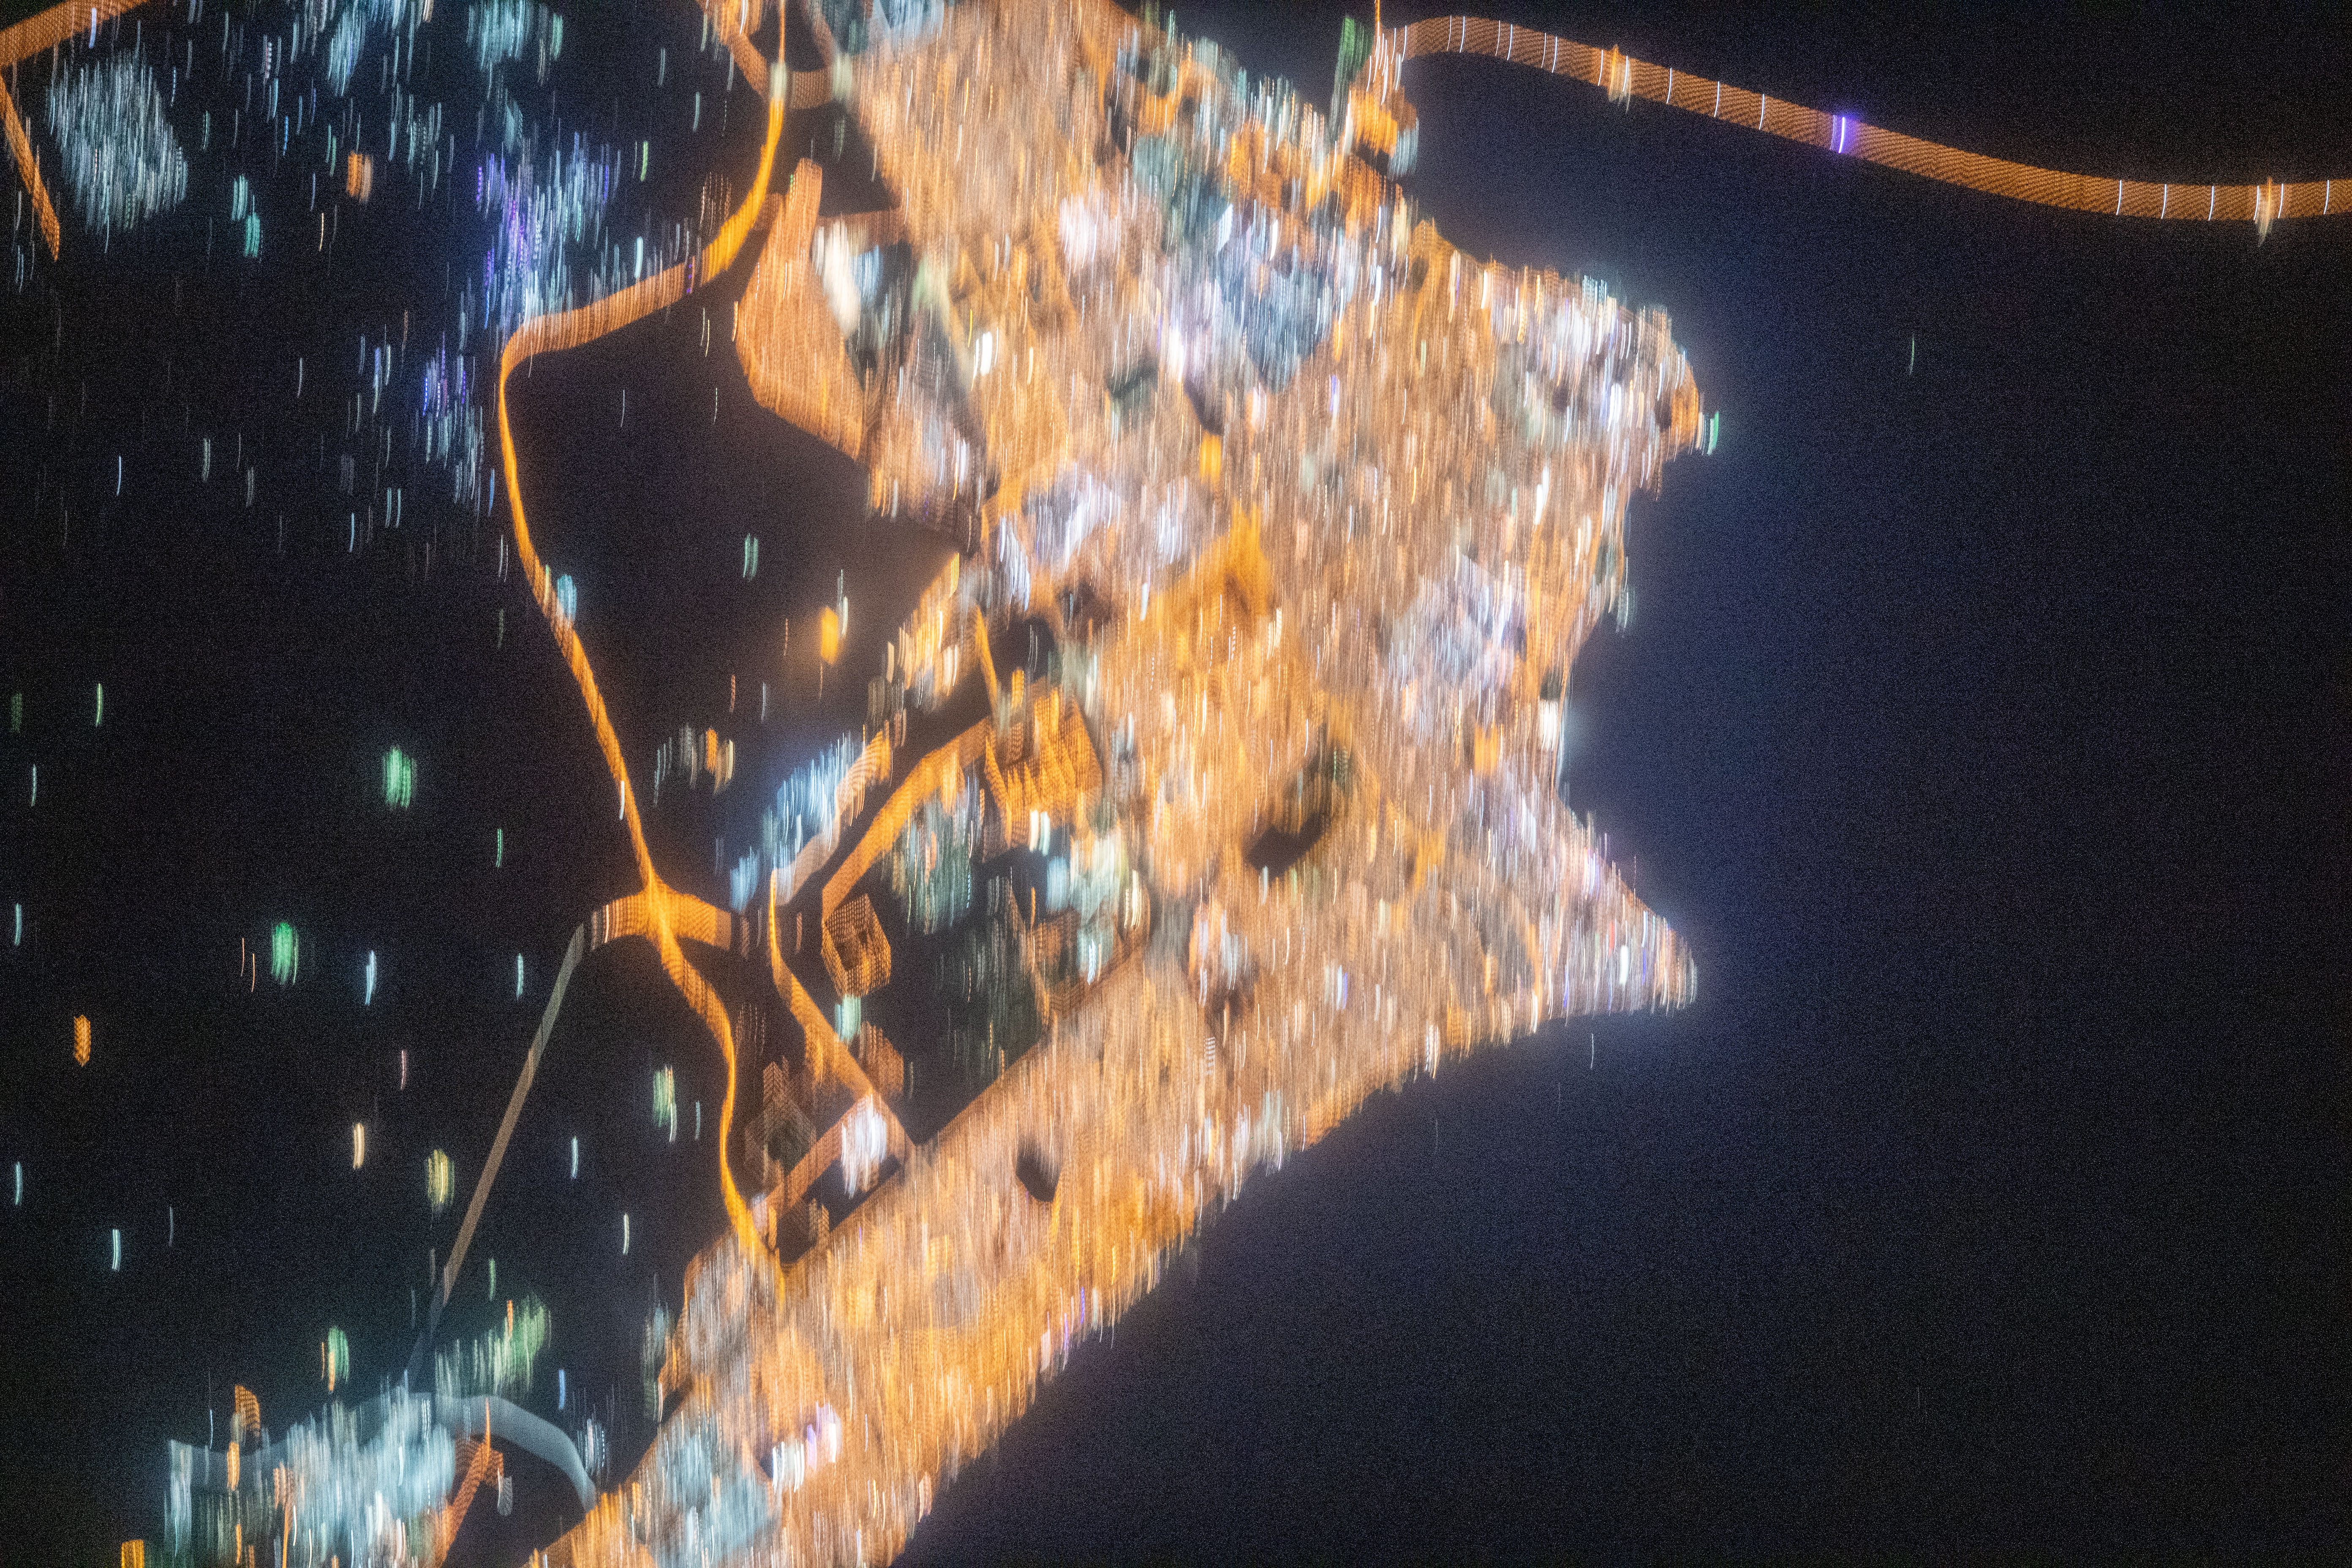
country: KUWAIT
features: KUWAIT CITY,KUWAIT,NIGHTTIME,PERSIAN GULF
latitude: 29.3
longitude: 48.0
